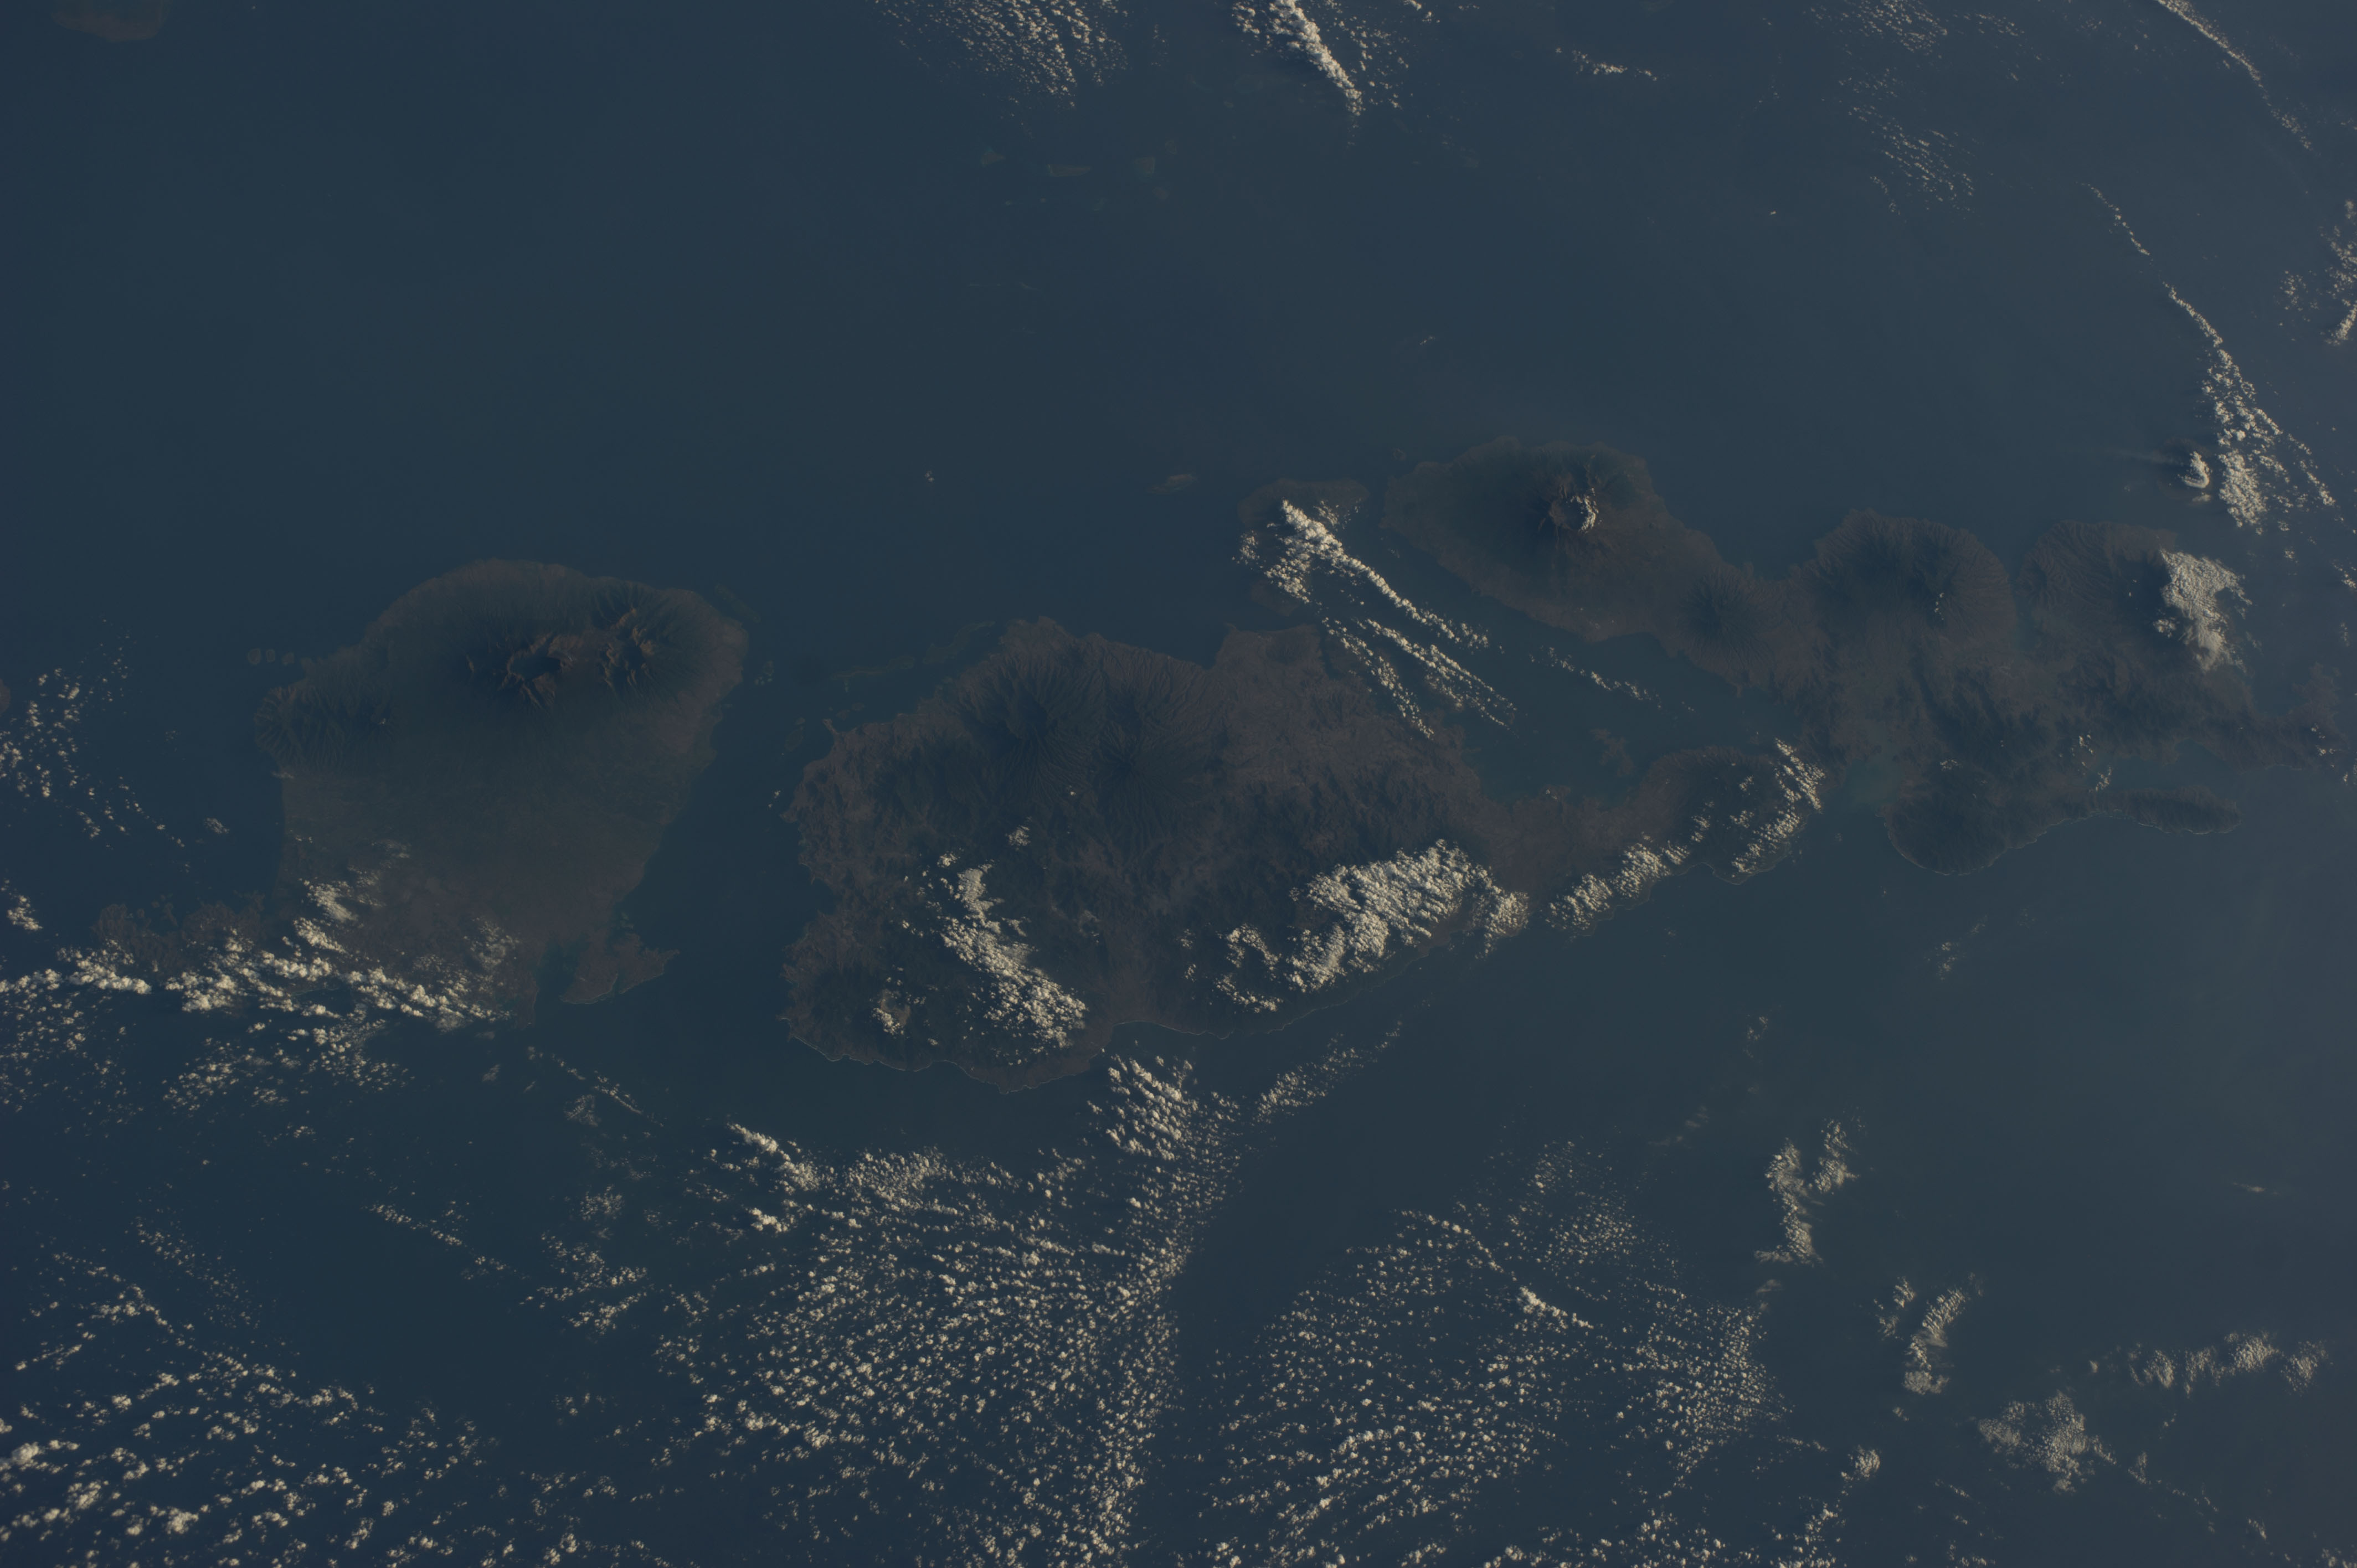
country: INDONESIA
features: W. NUSA TENGGARA, MT. RINJANI VOL., MT. TAMBORA, BALI S.
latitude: -8.5
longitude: 117.5
